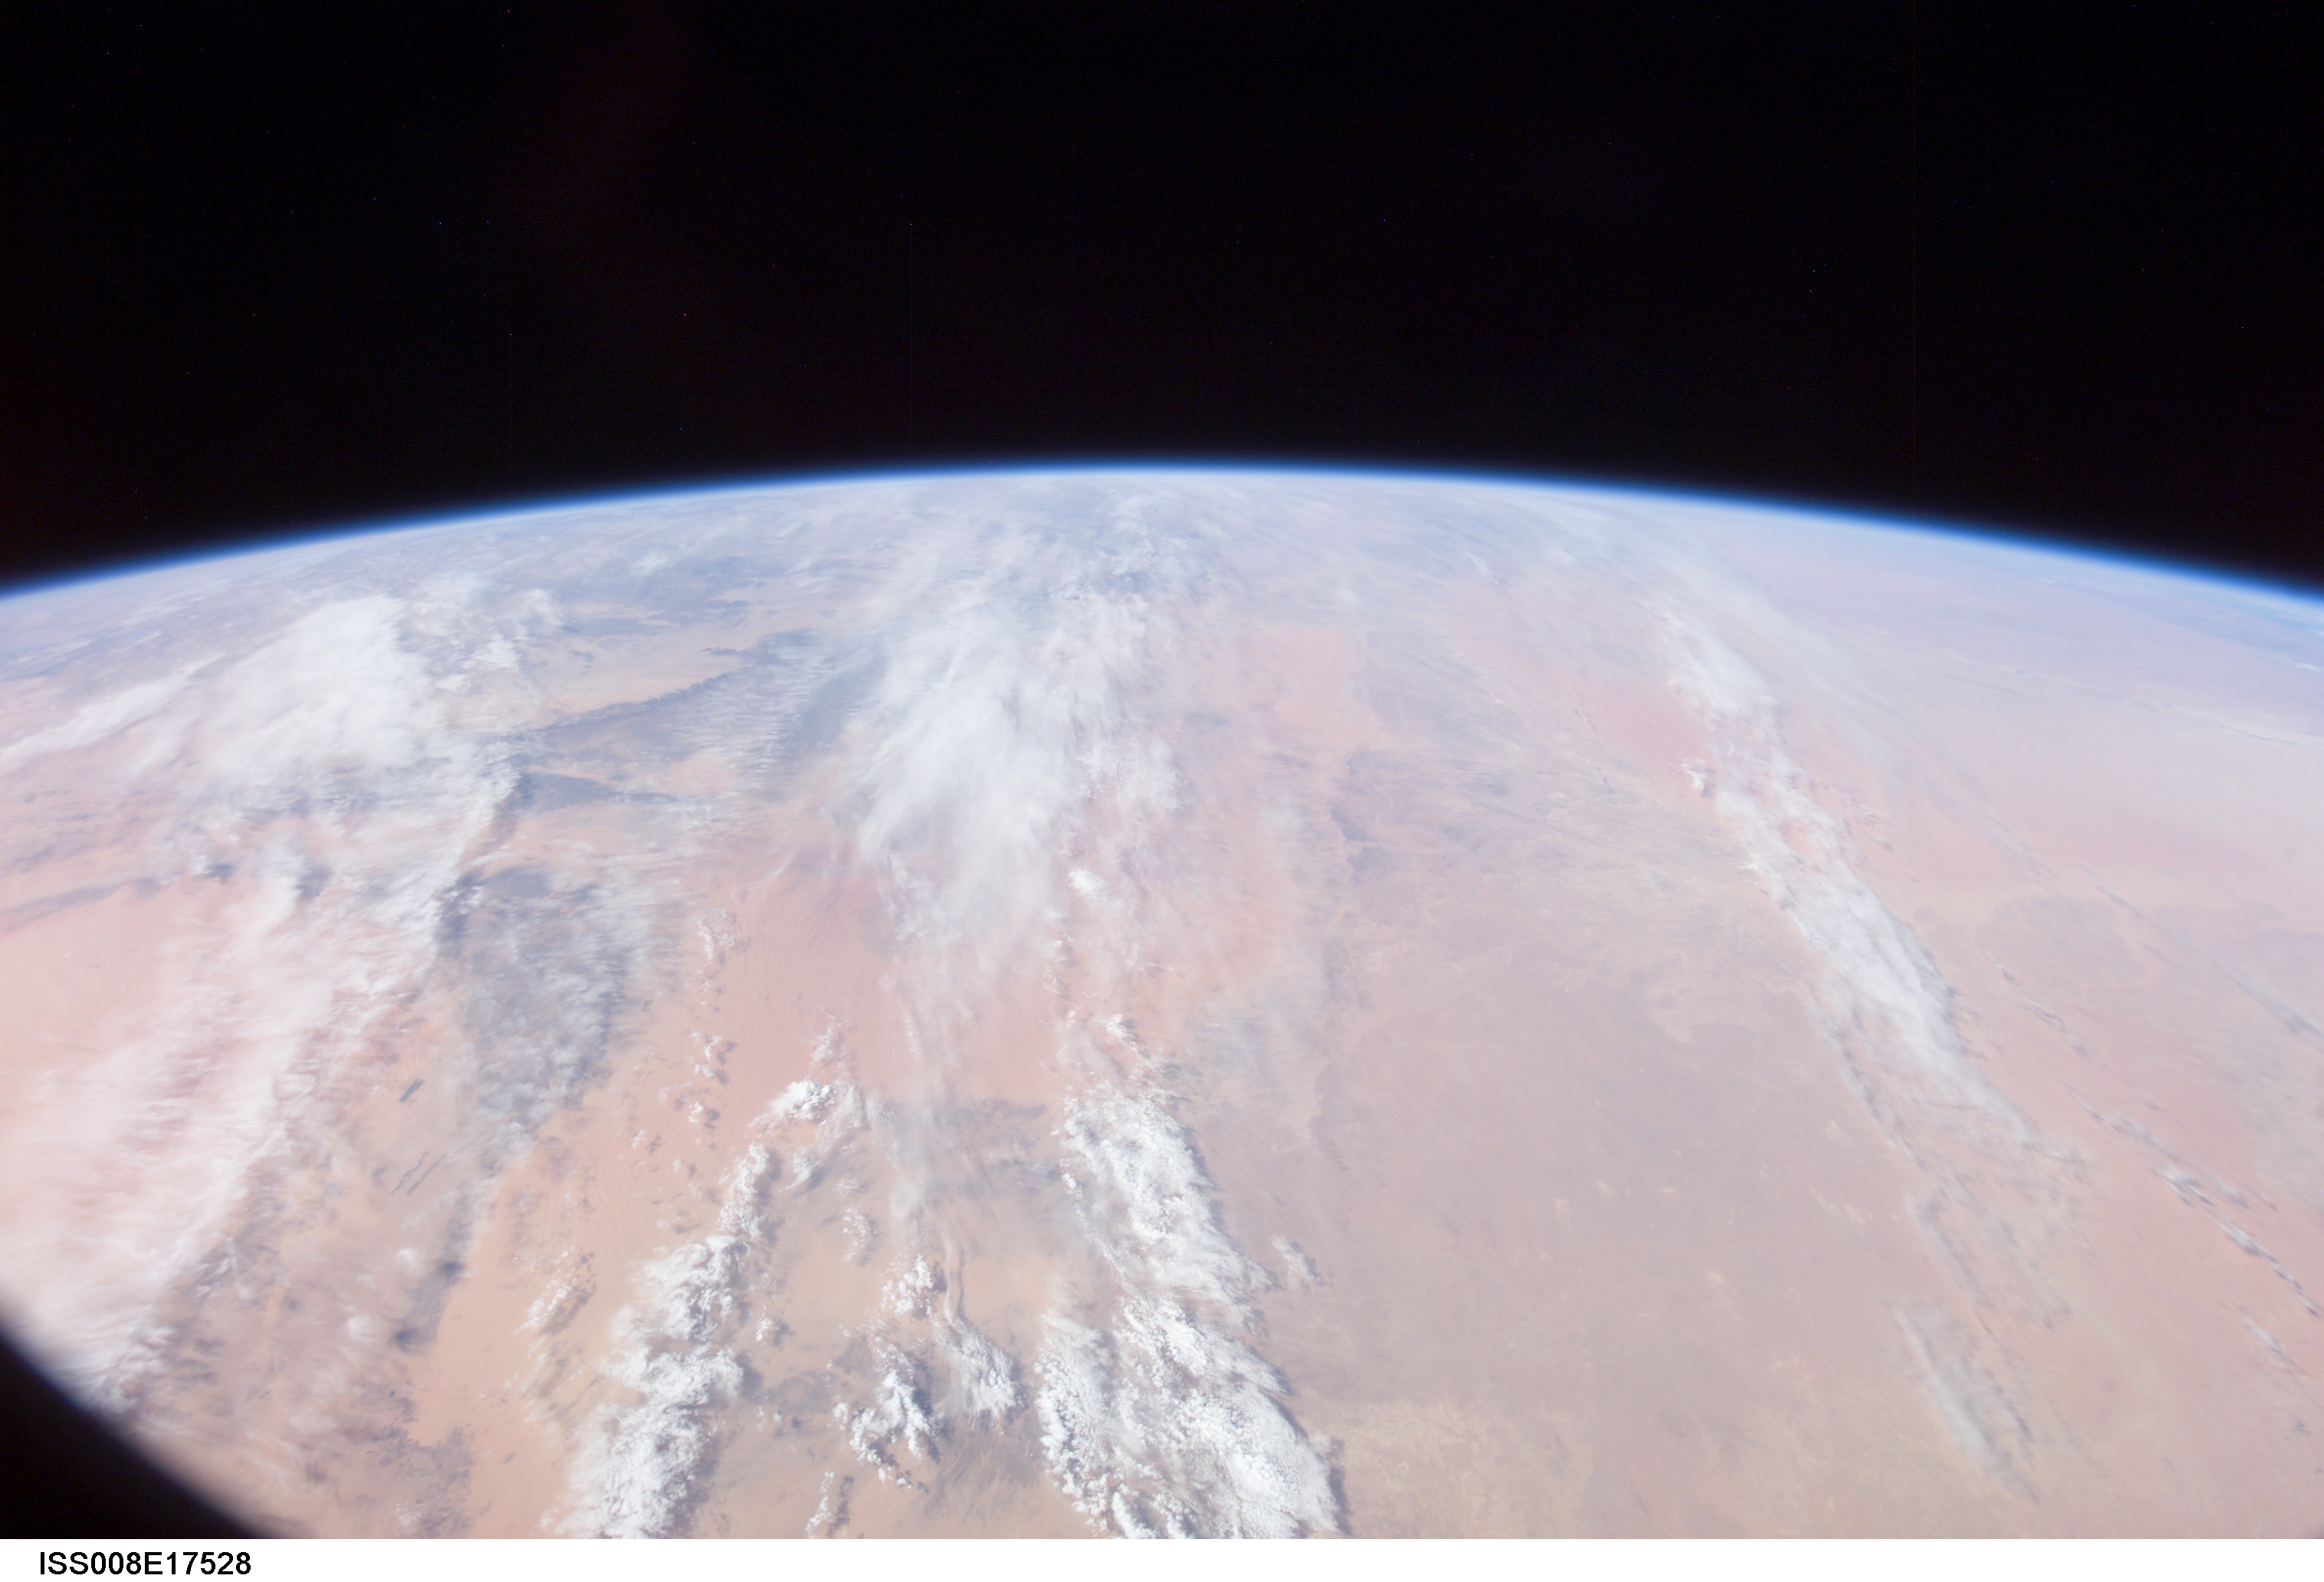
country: LIBYA
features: TASSILI N AJJER DES., SAHARA DES., ATMOSPHERIC LIMB
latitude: 28.5
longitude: 12.0
